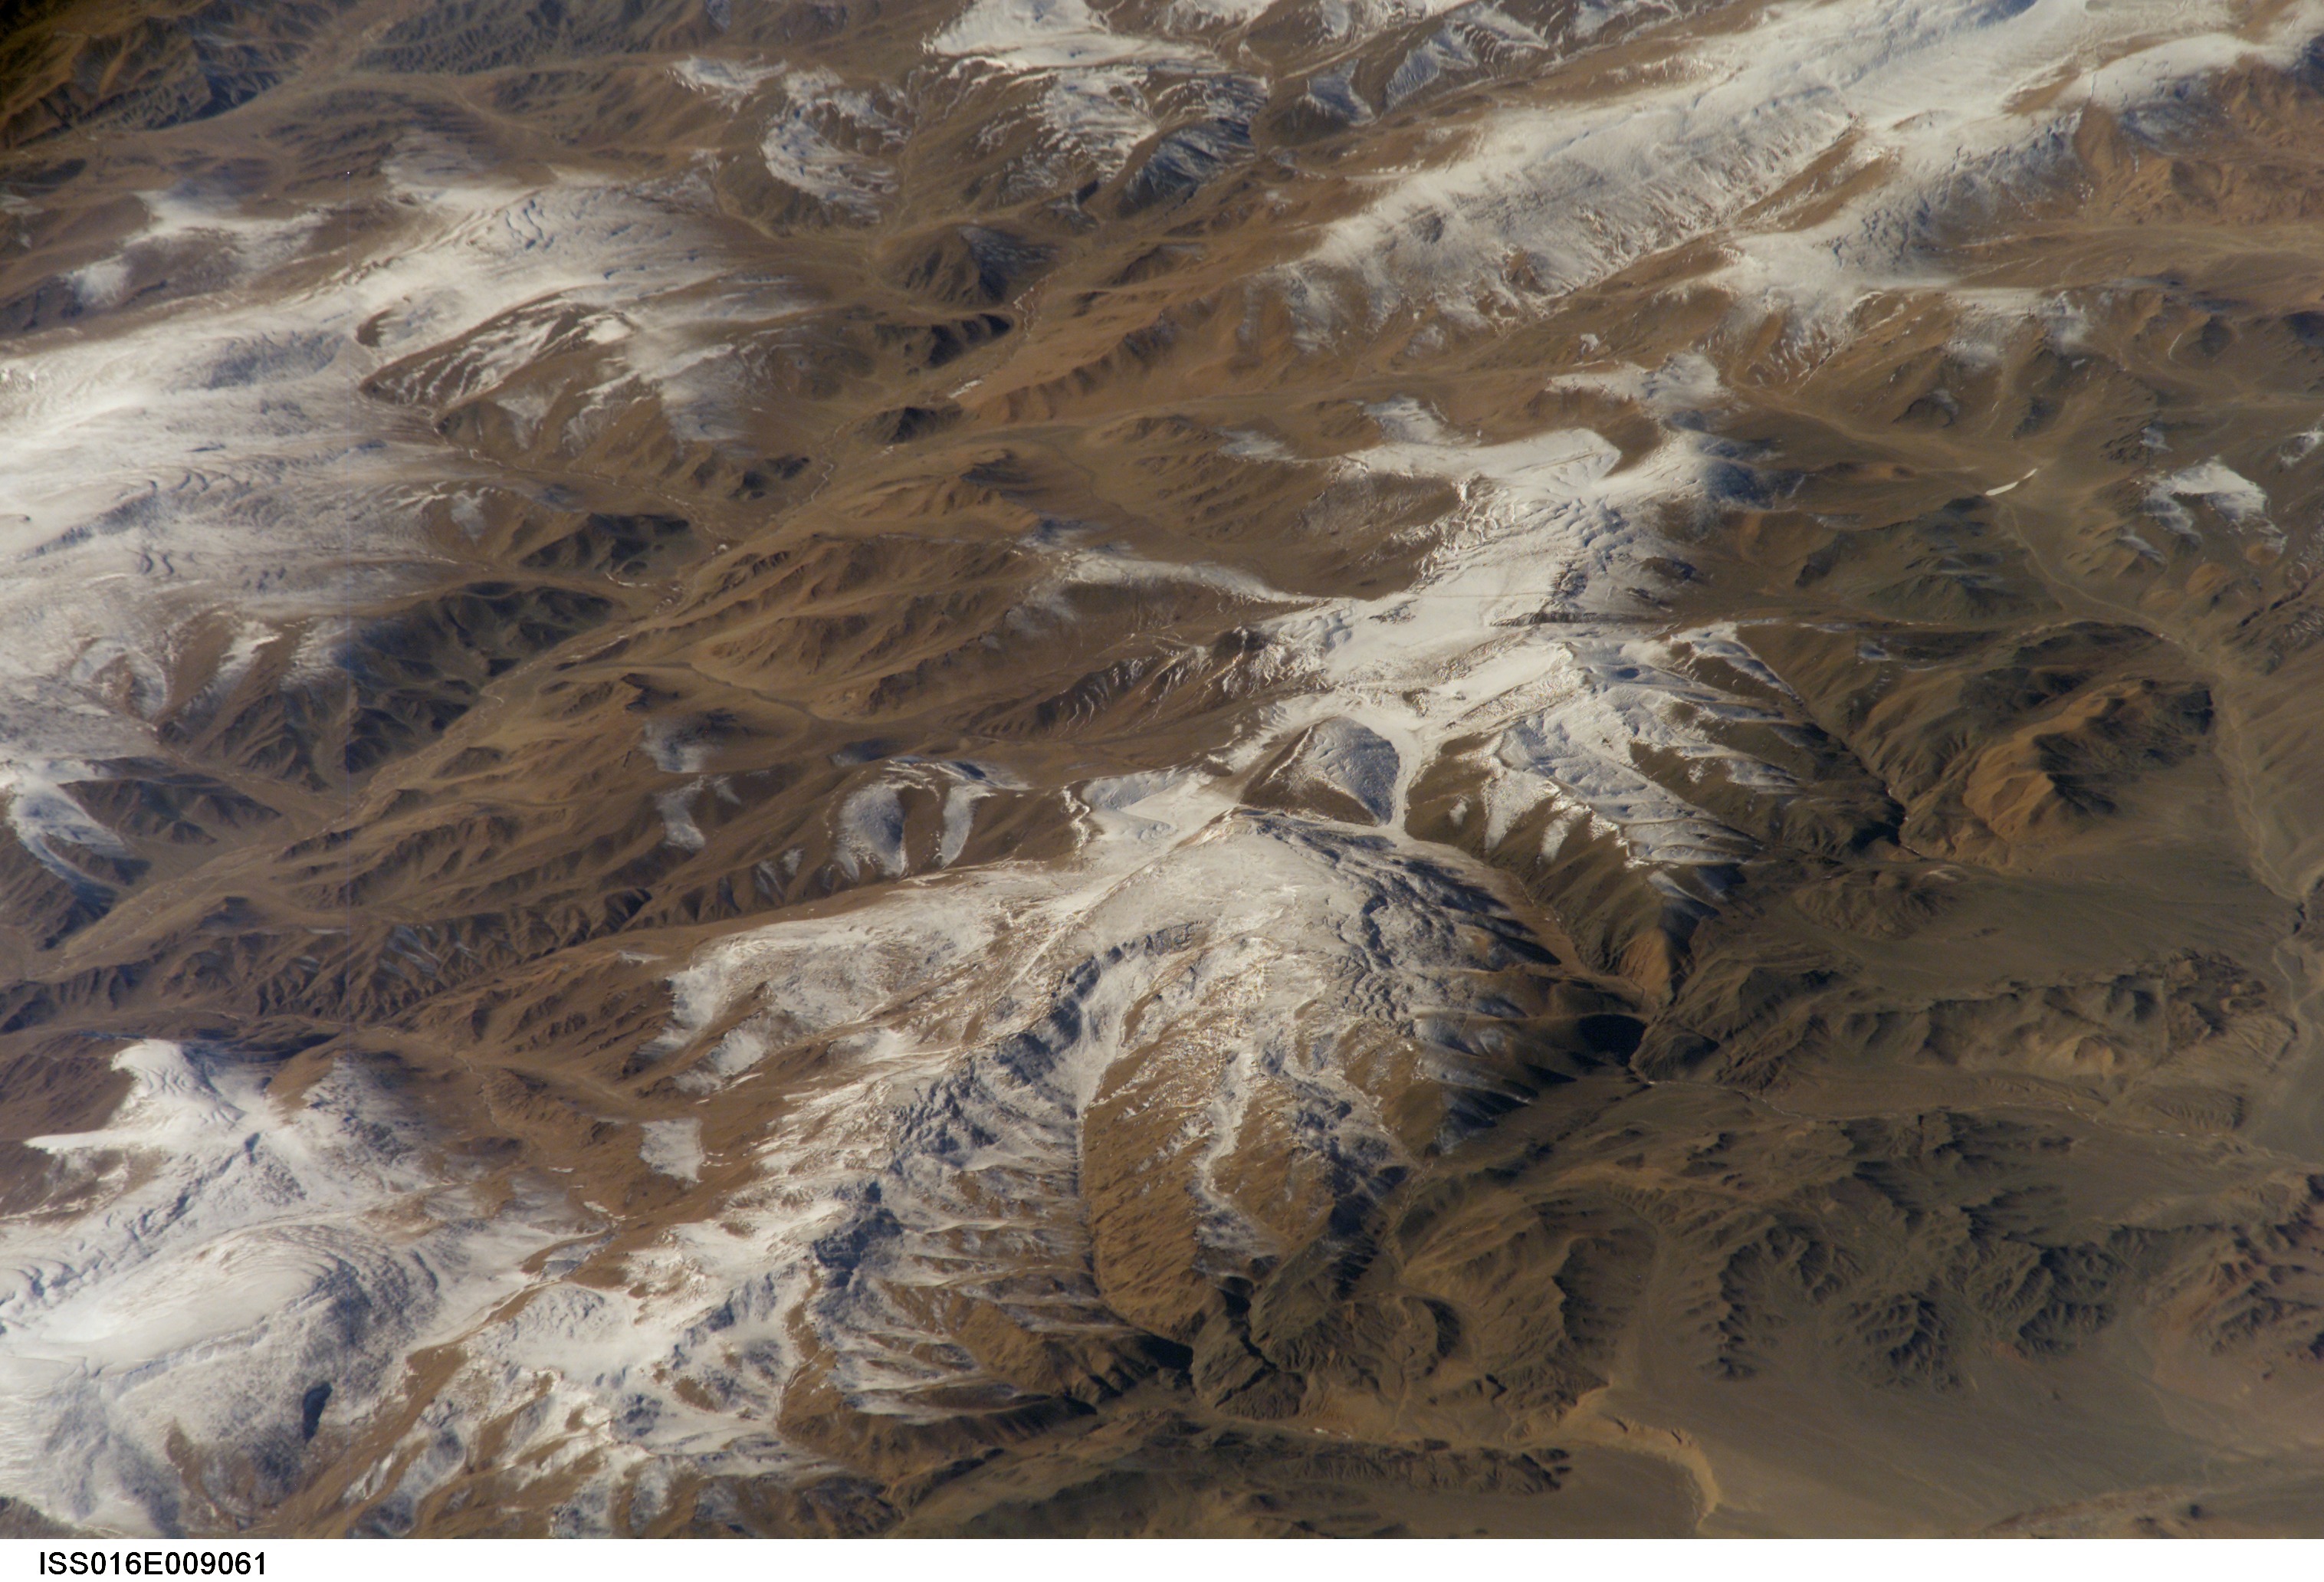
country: MONGOLIA
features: ALTAI MOUNTAINS, SNOW
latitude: 46.6
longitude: 92.5
